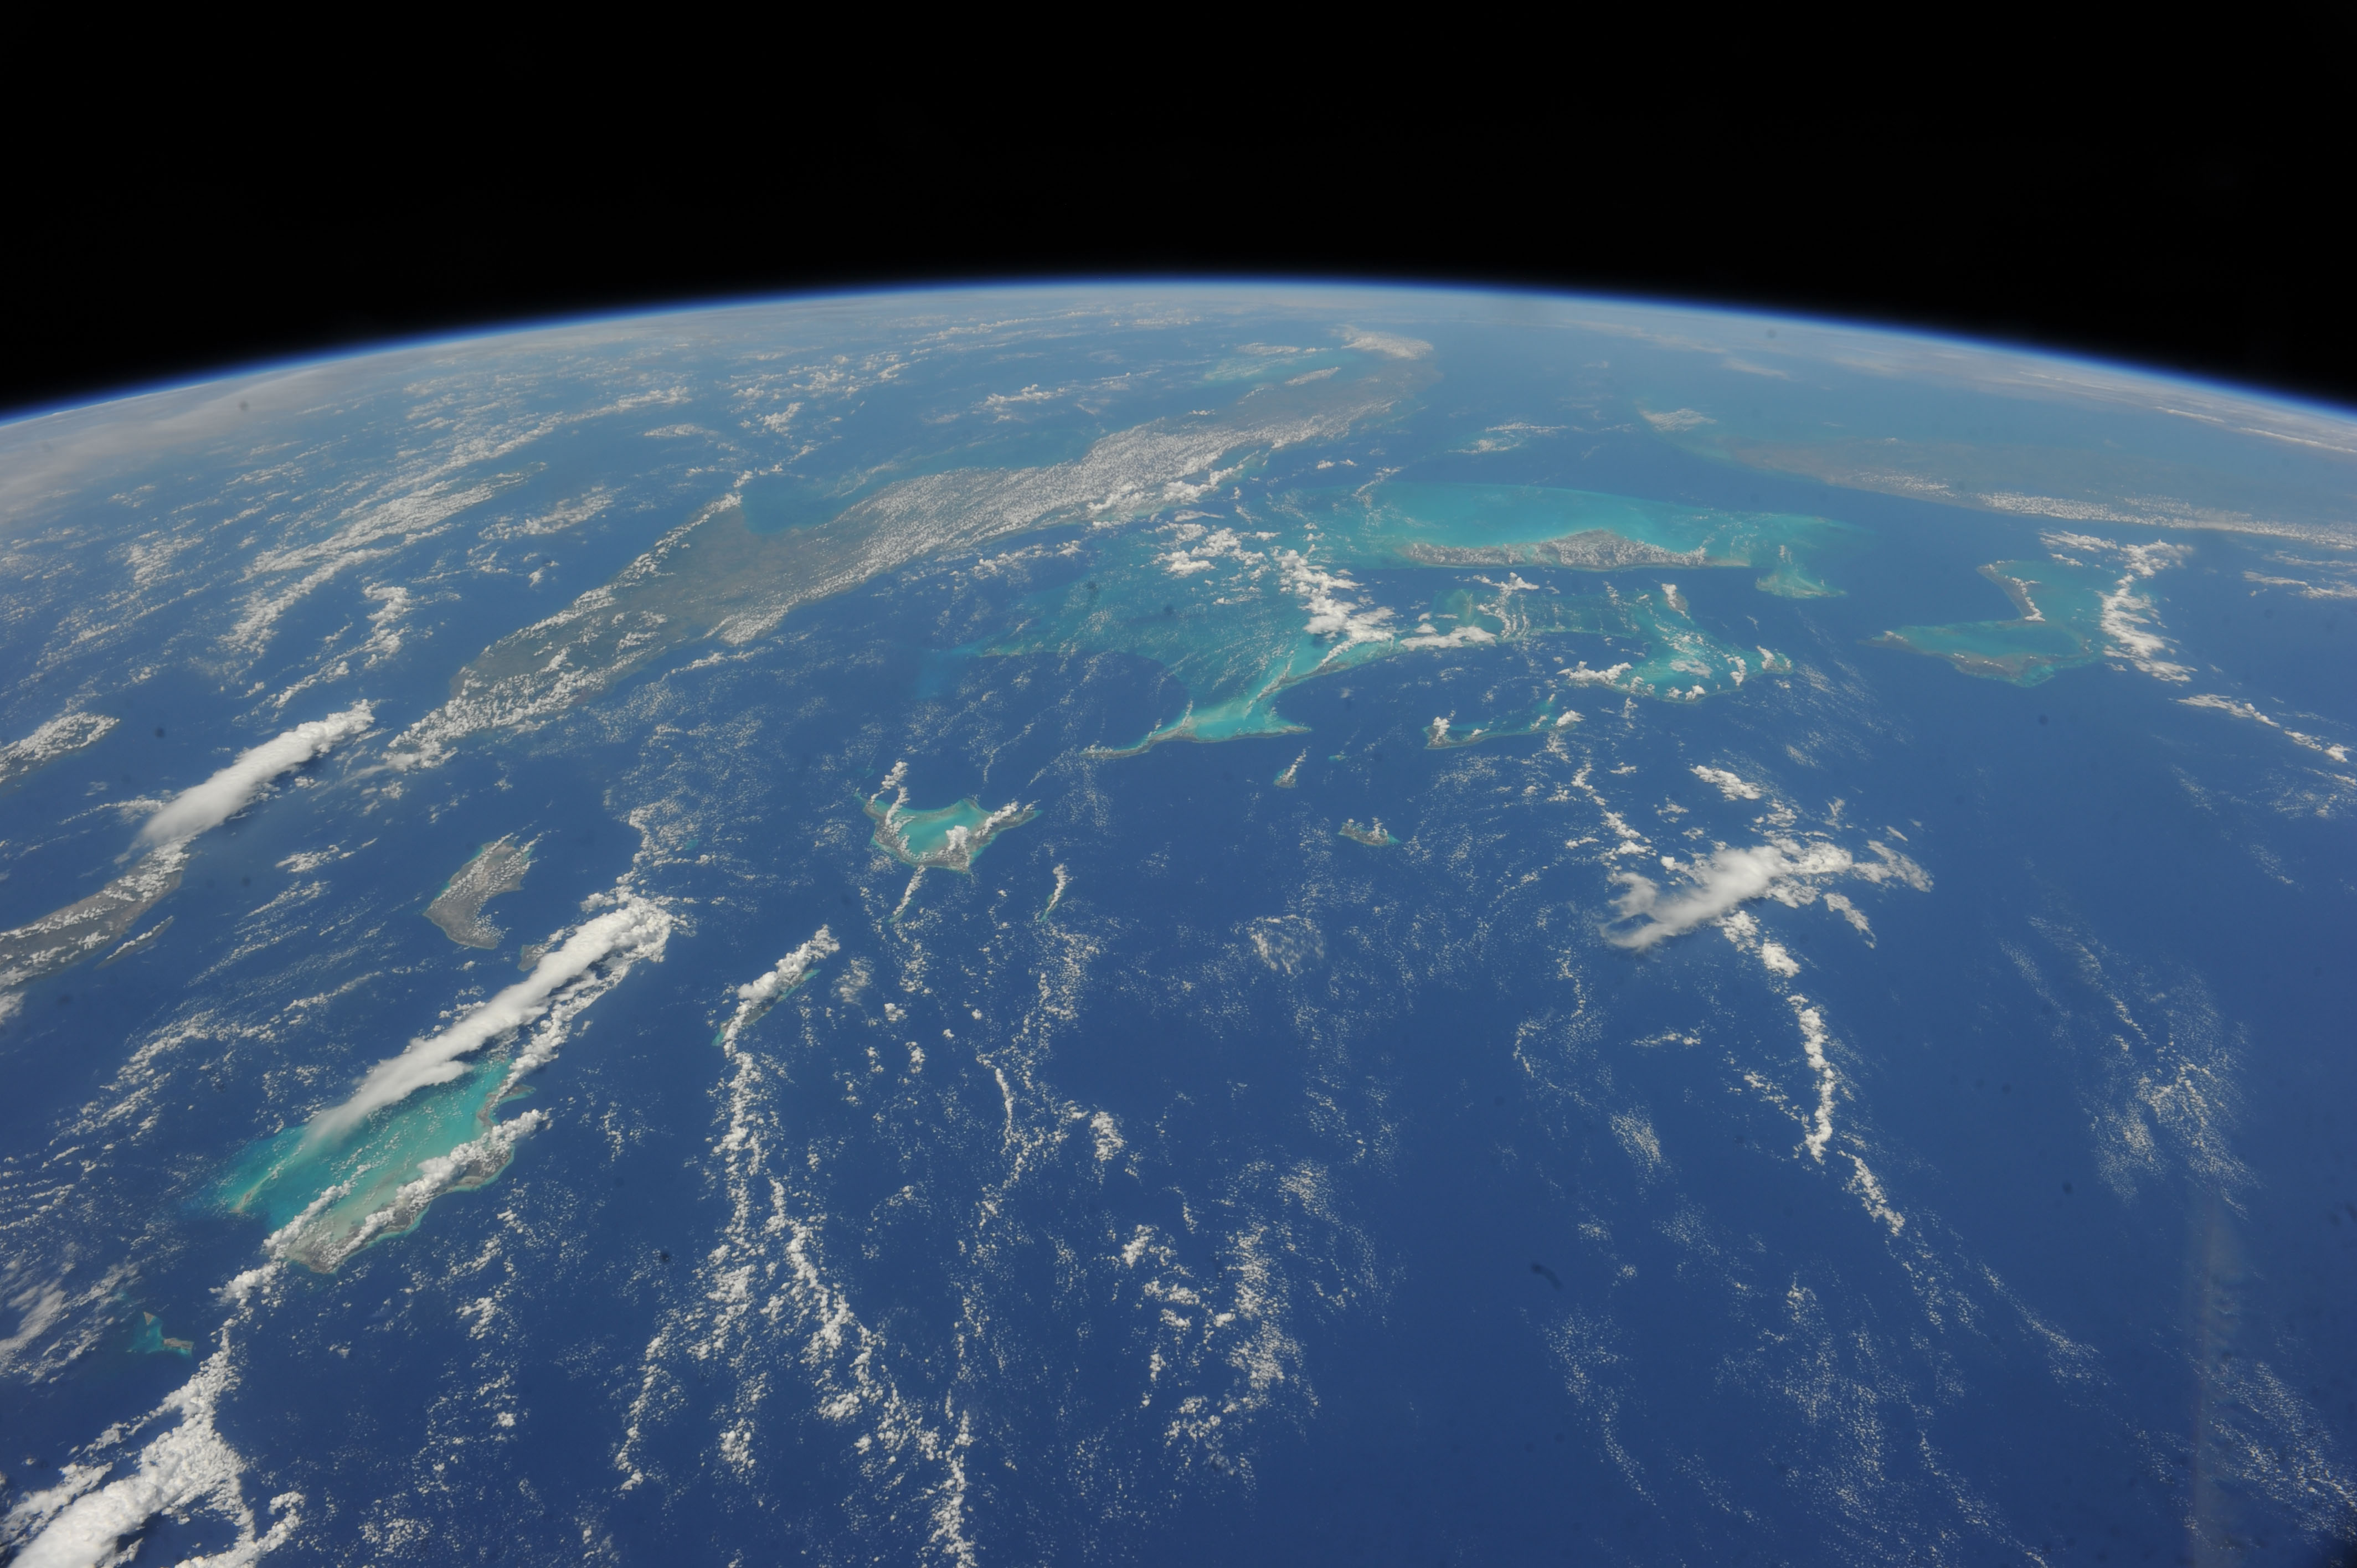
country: BAHAMAS
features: BAHAMAS, CLARENCE TOWN, LONG ISLAND, COASTLINE, ATLANTIC OCEAN, PORT NELSON
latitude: 23.2
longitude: -74.6
